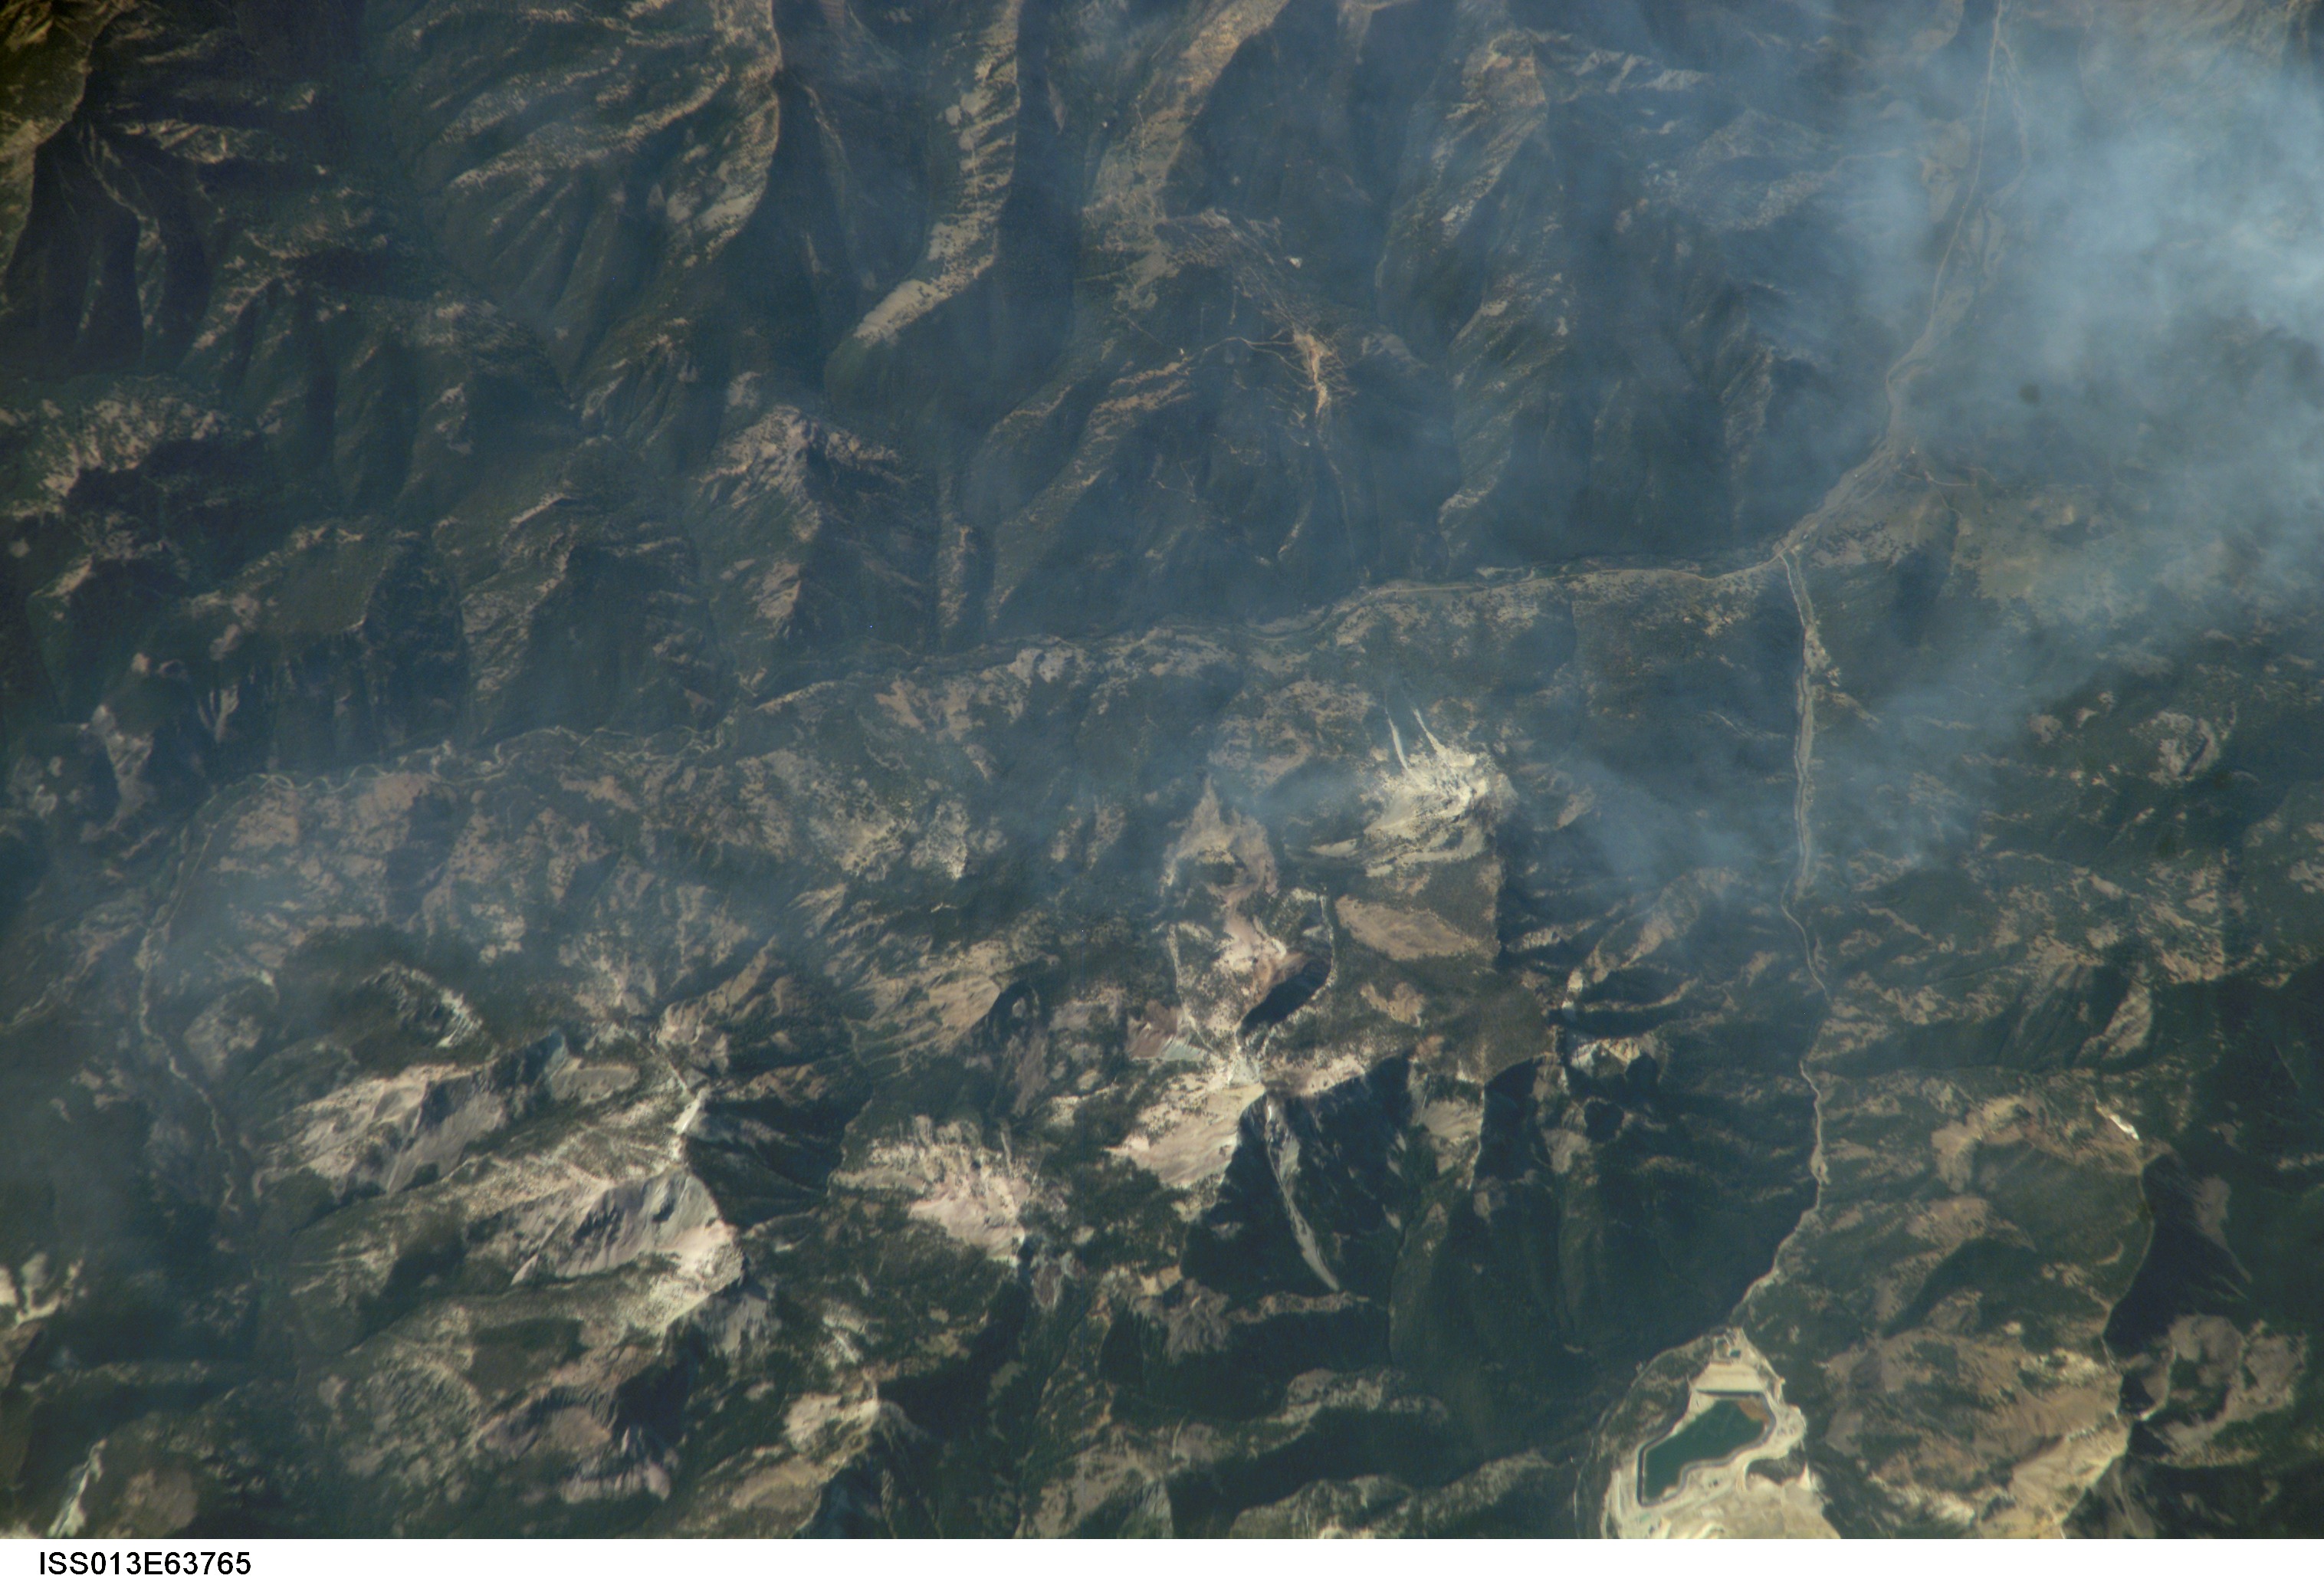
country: USA-IDAHO
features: MOUNT GREYLOCK, SMOKE
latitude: 44.4
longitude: -114.6
